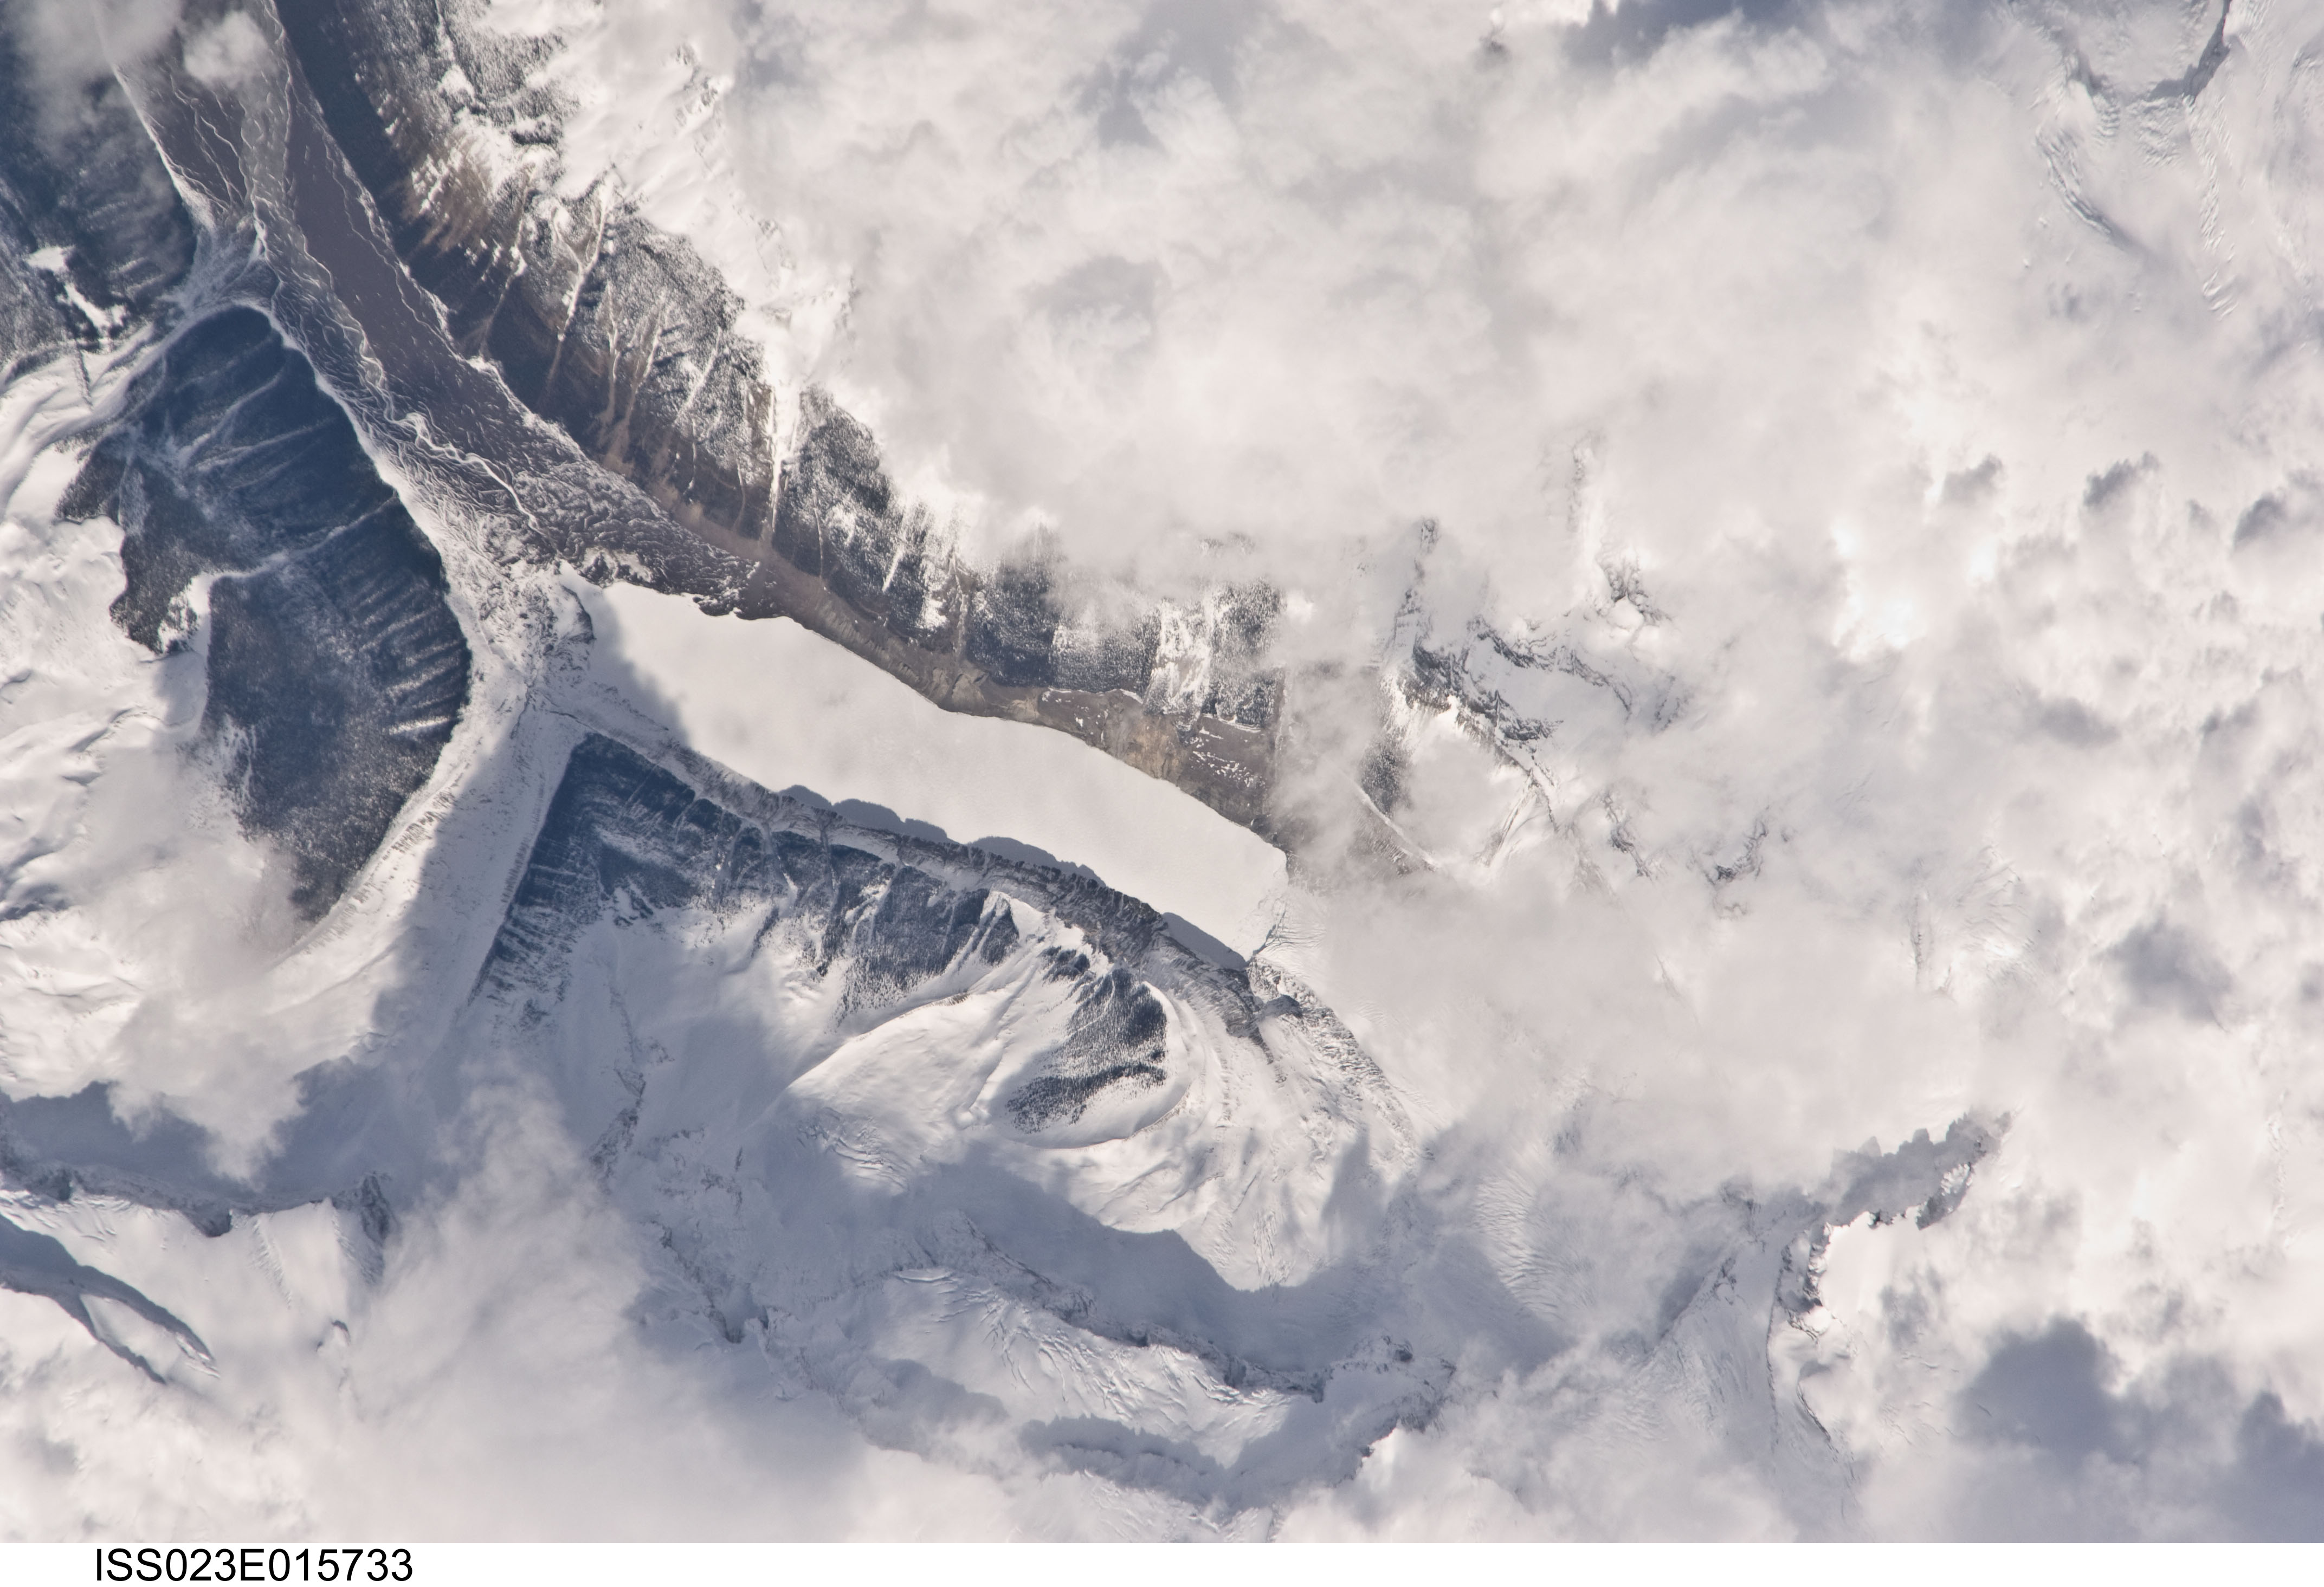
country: CANADA-A
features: ATHABASCA R., COLUMBIA GL., ROCKY MTS., SNOW
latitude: 52.2
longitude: -117.4
